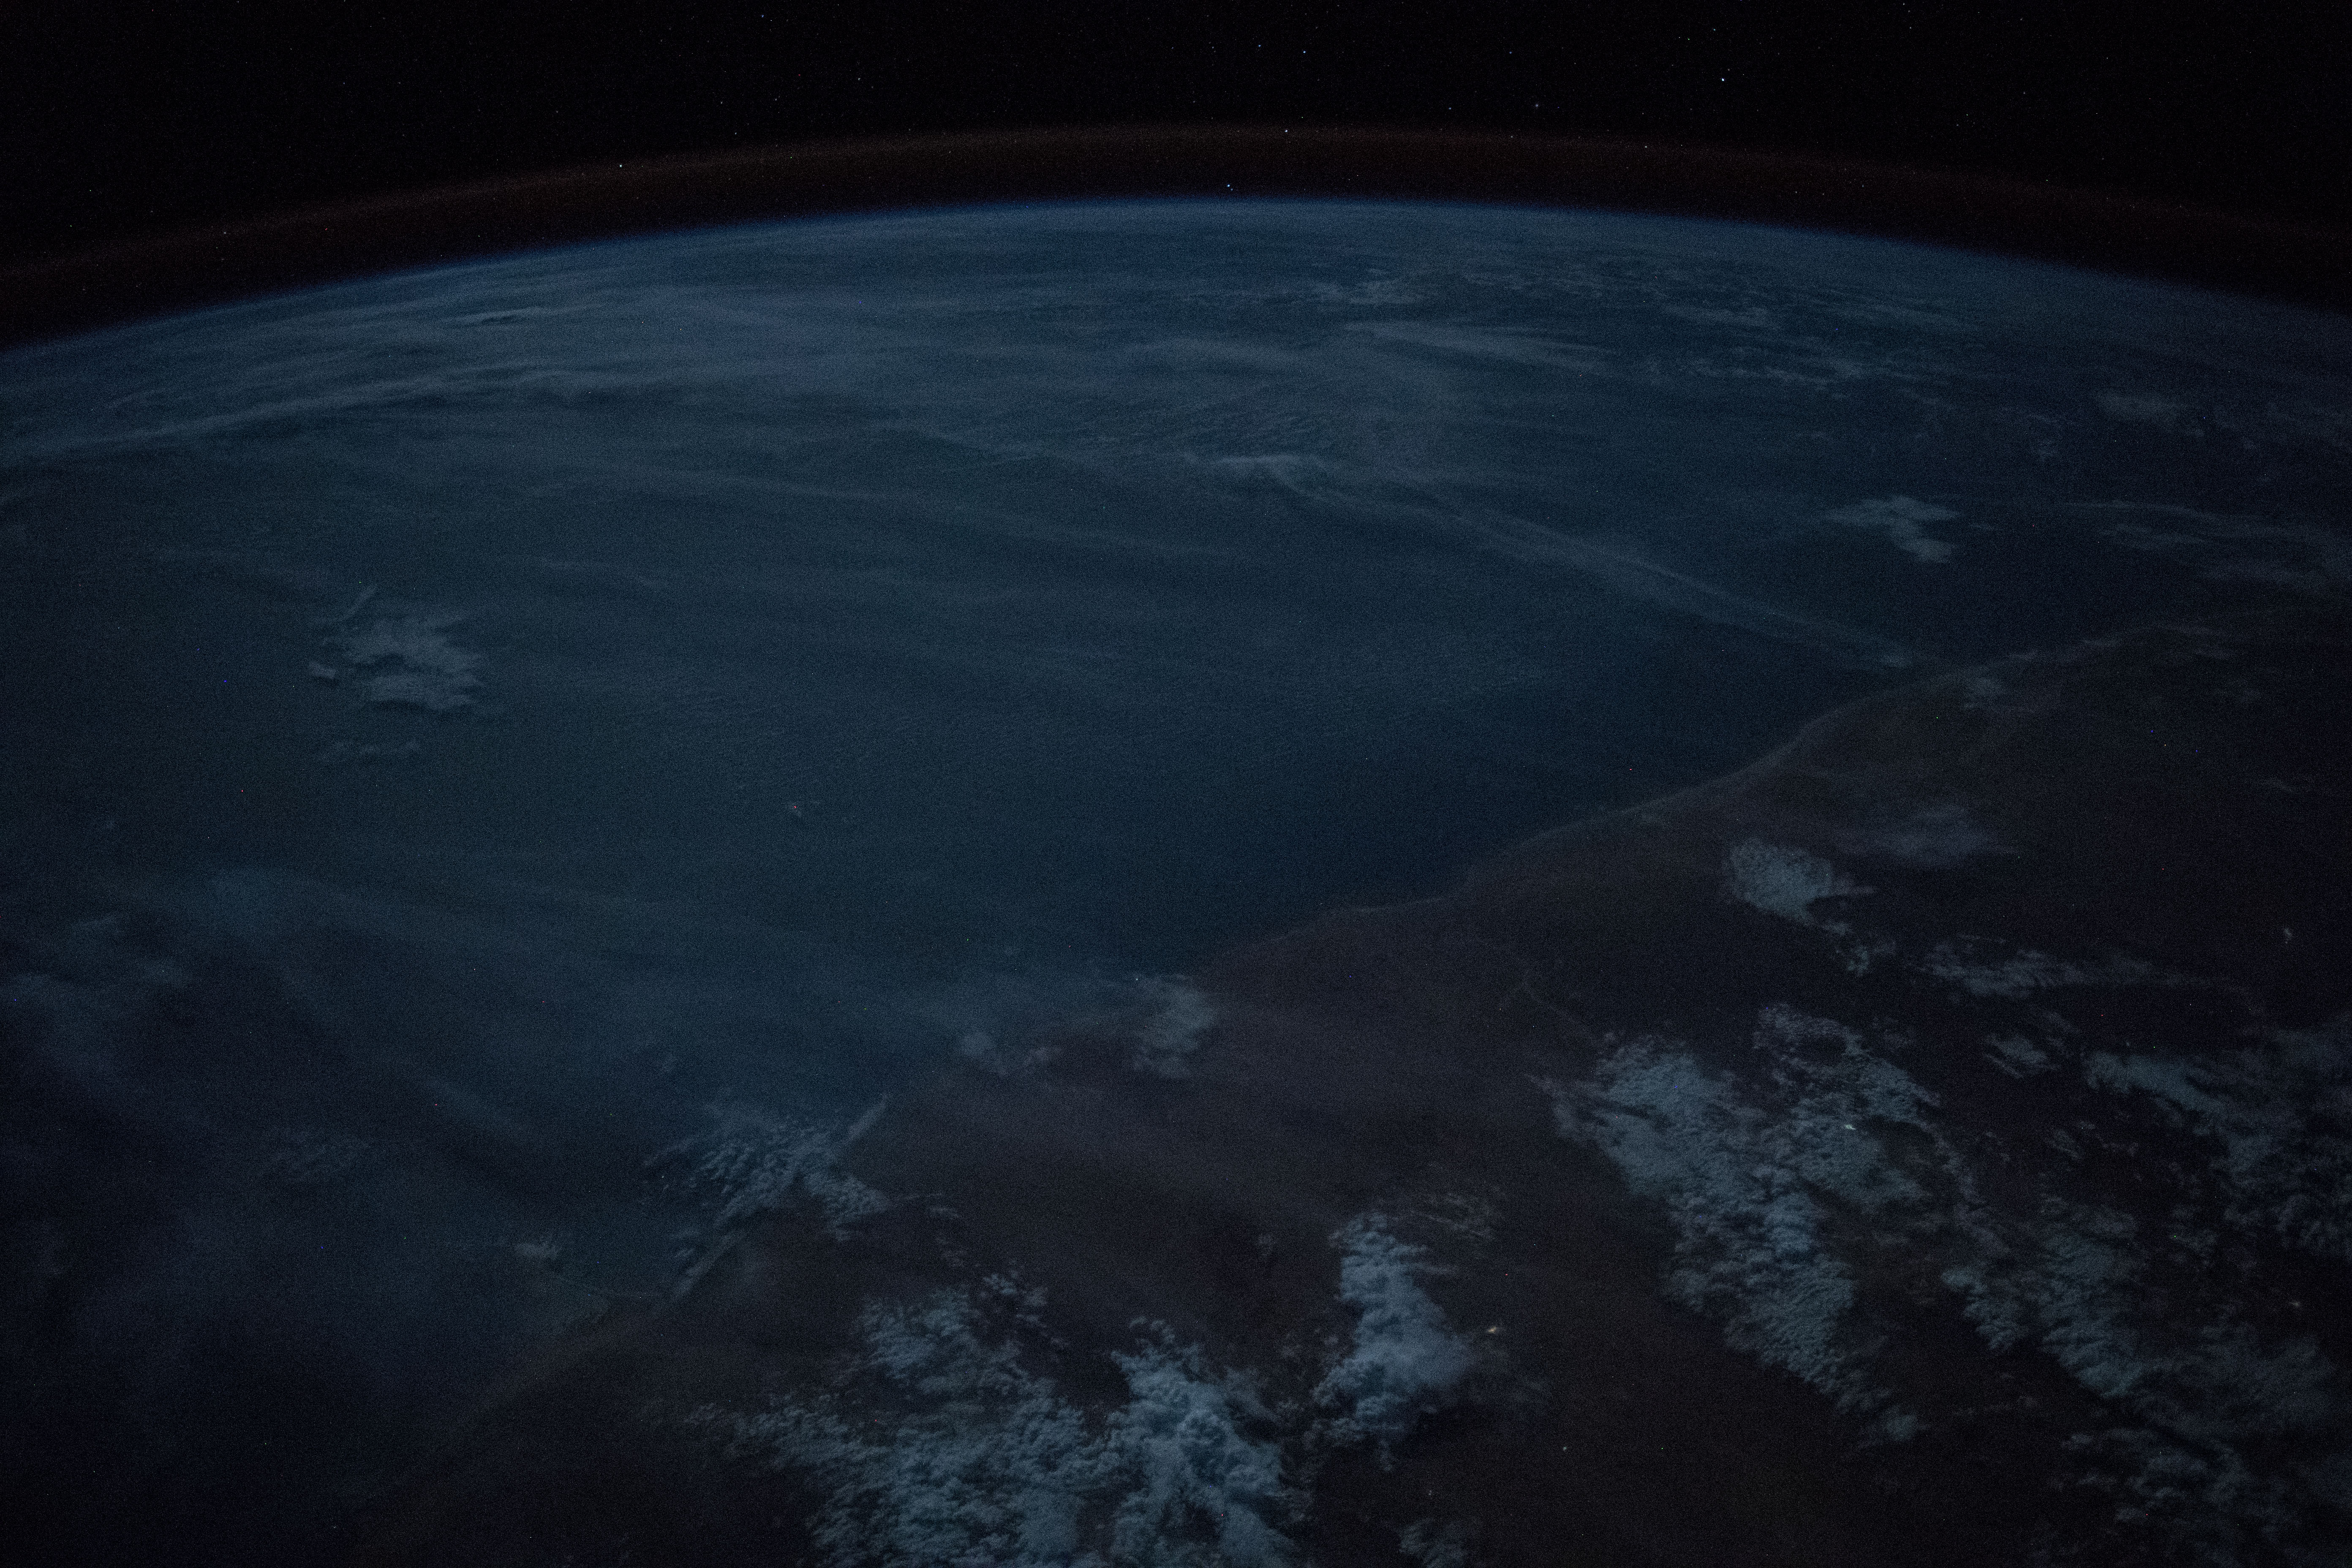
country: SOMALIA
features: EYL CITY, EYL PARK, BANDAR BEYLA TOWN, HAFUN TOWN, NIGHT, EARTH LIMB
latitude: 7.3
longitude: 50.3
